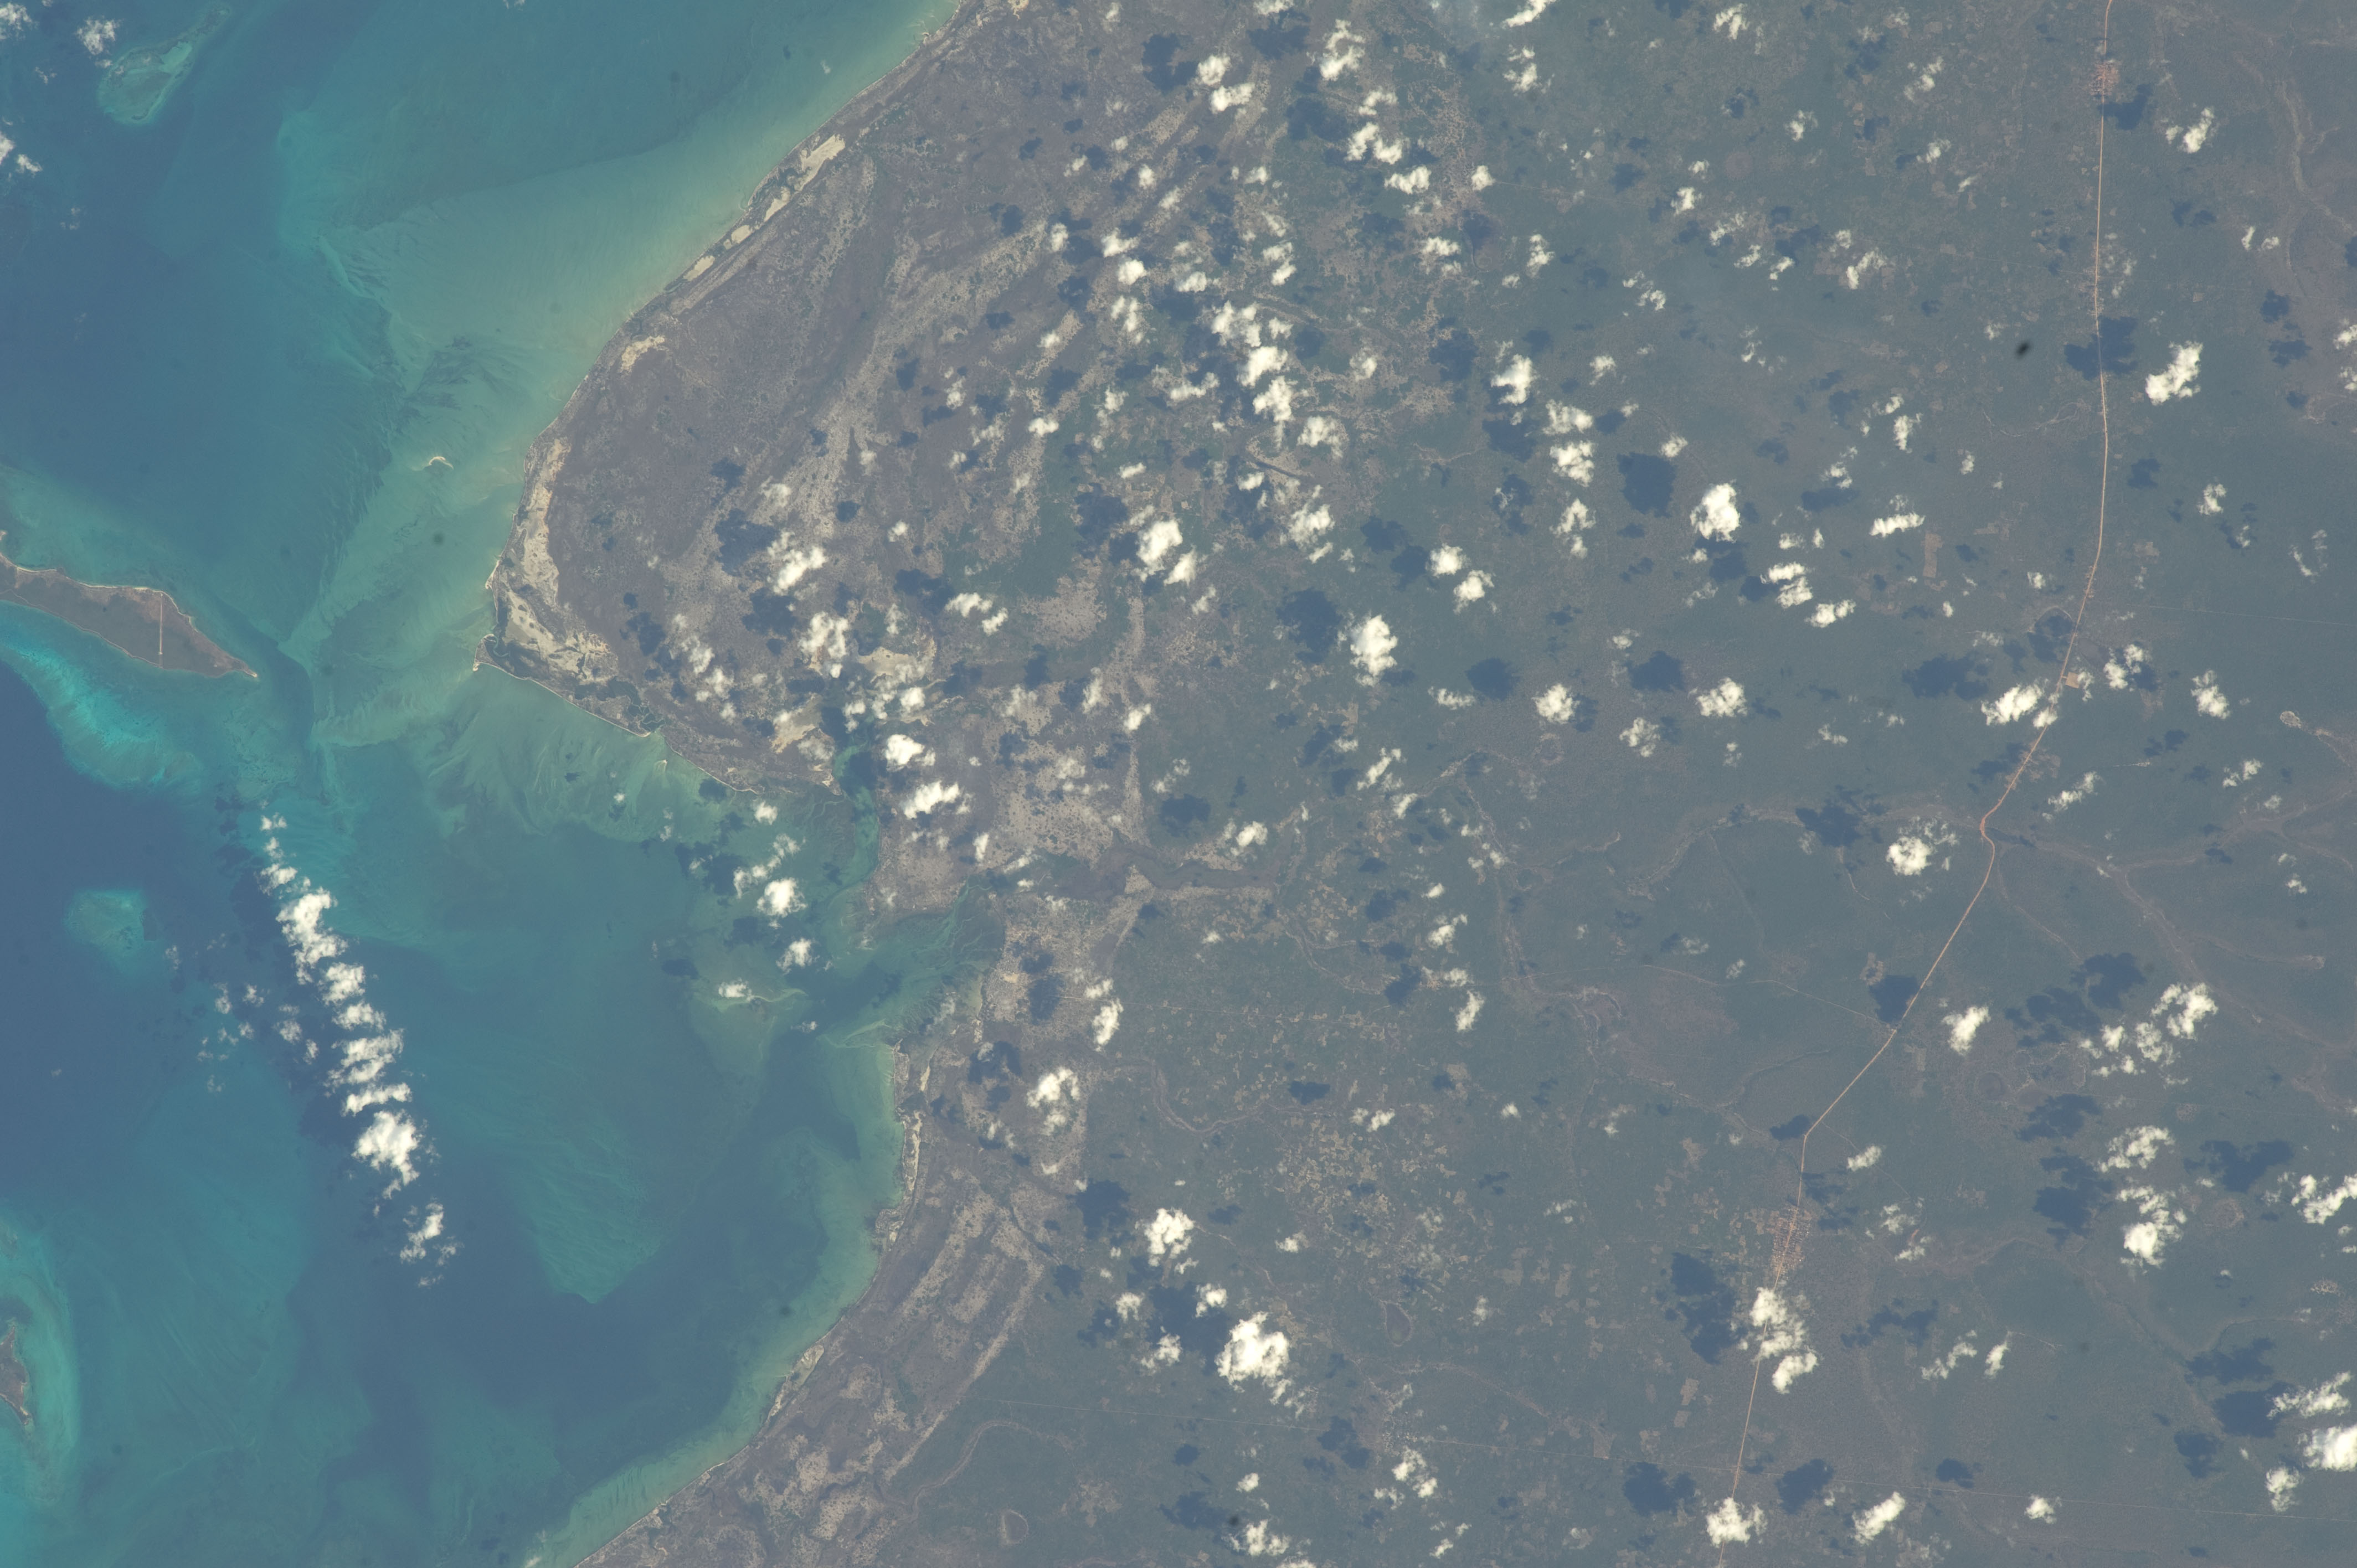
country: MOZAMBIQUE
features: OLUMBE B., HIGHWAY, AGR., RAISED BEACHES
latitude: -11.0
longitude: 40.4
